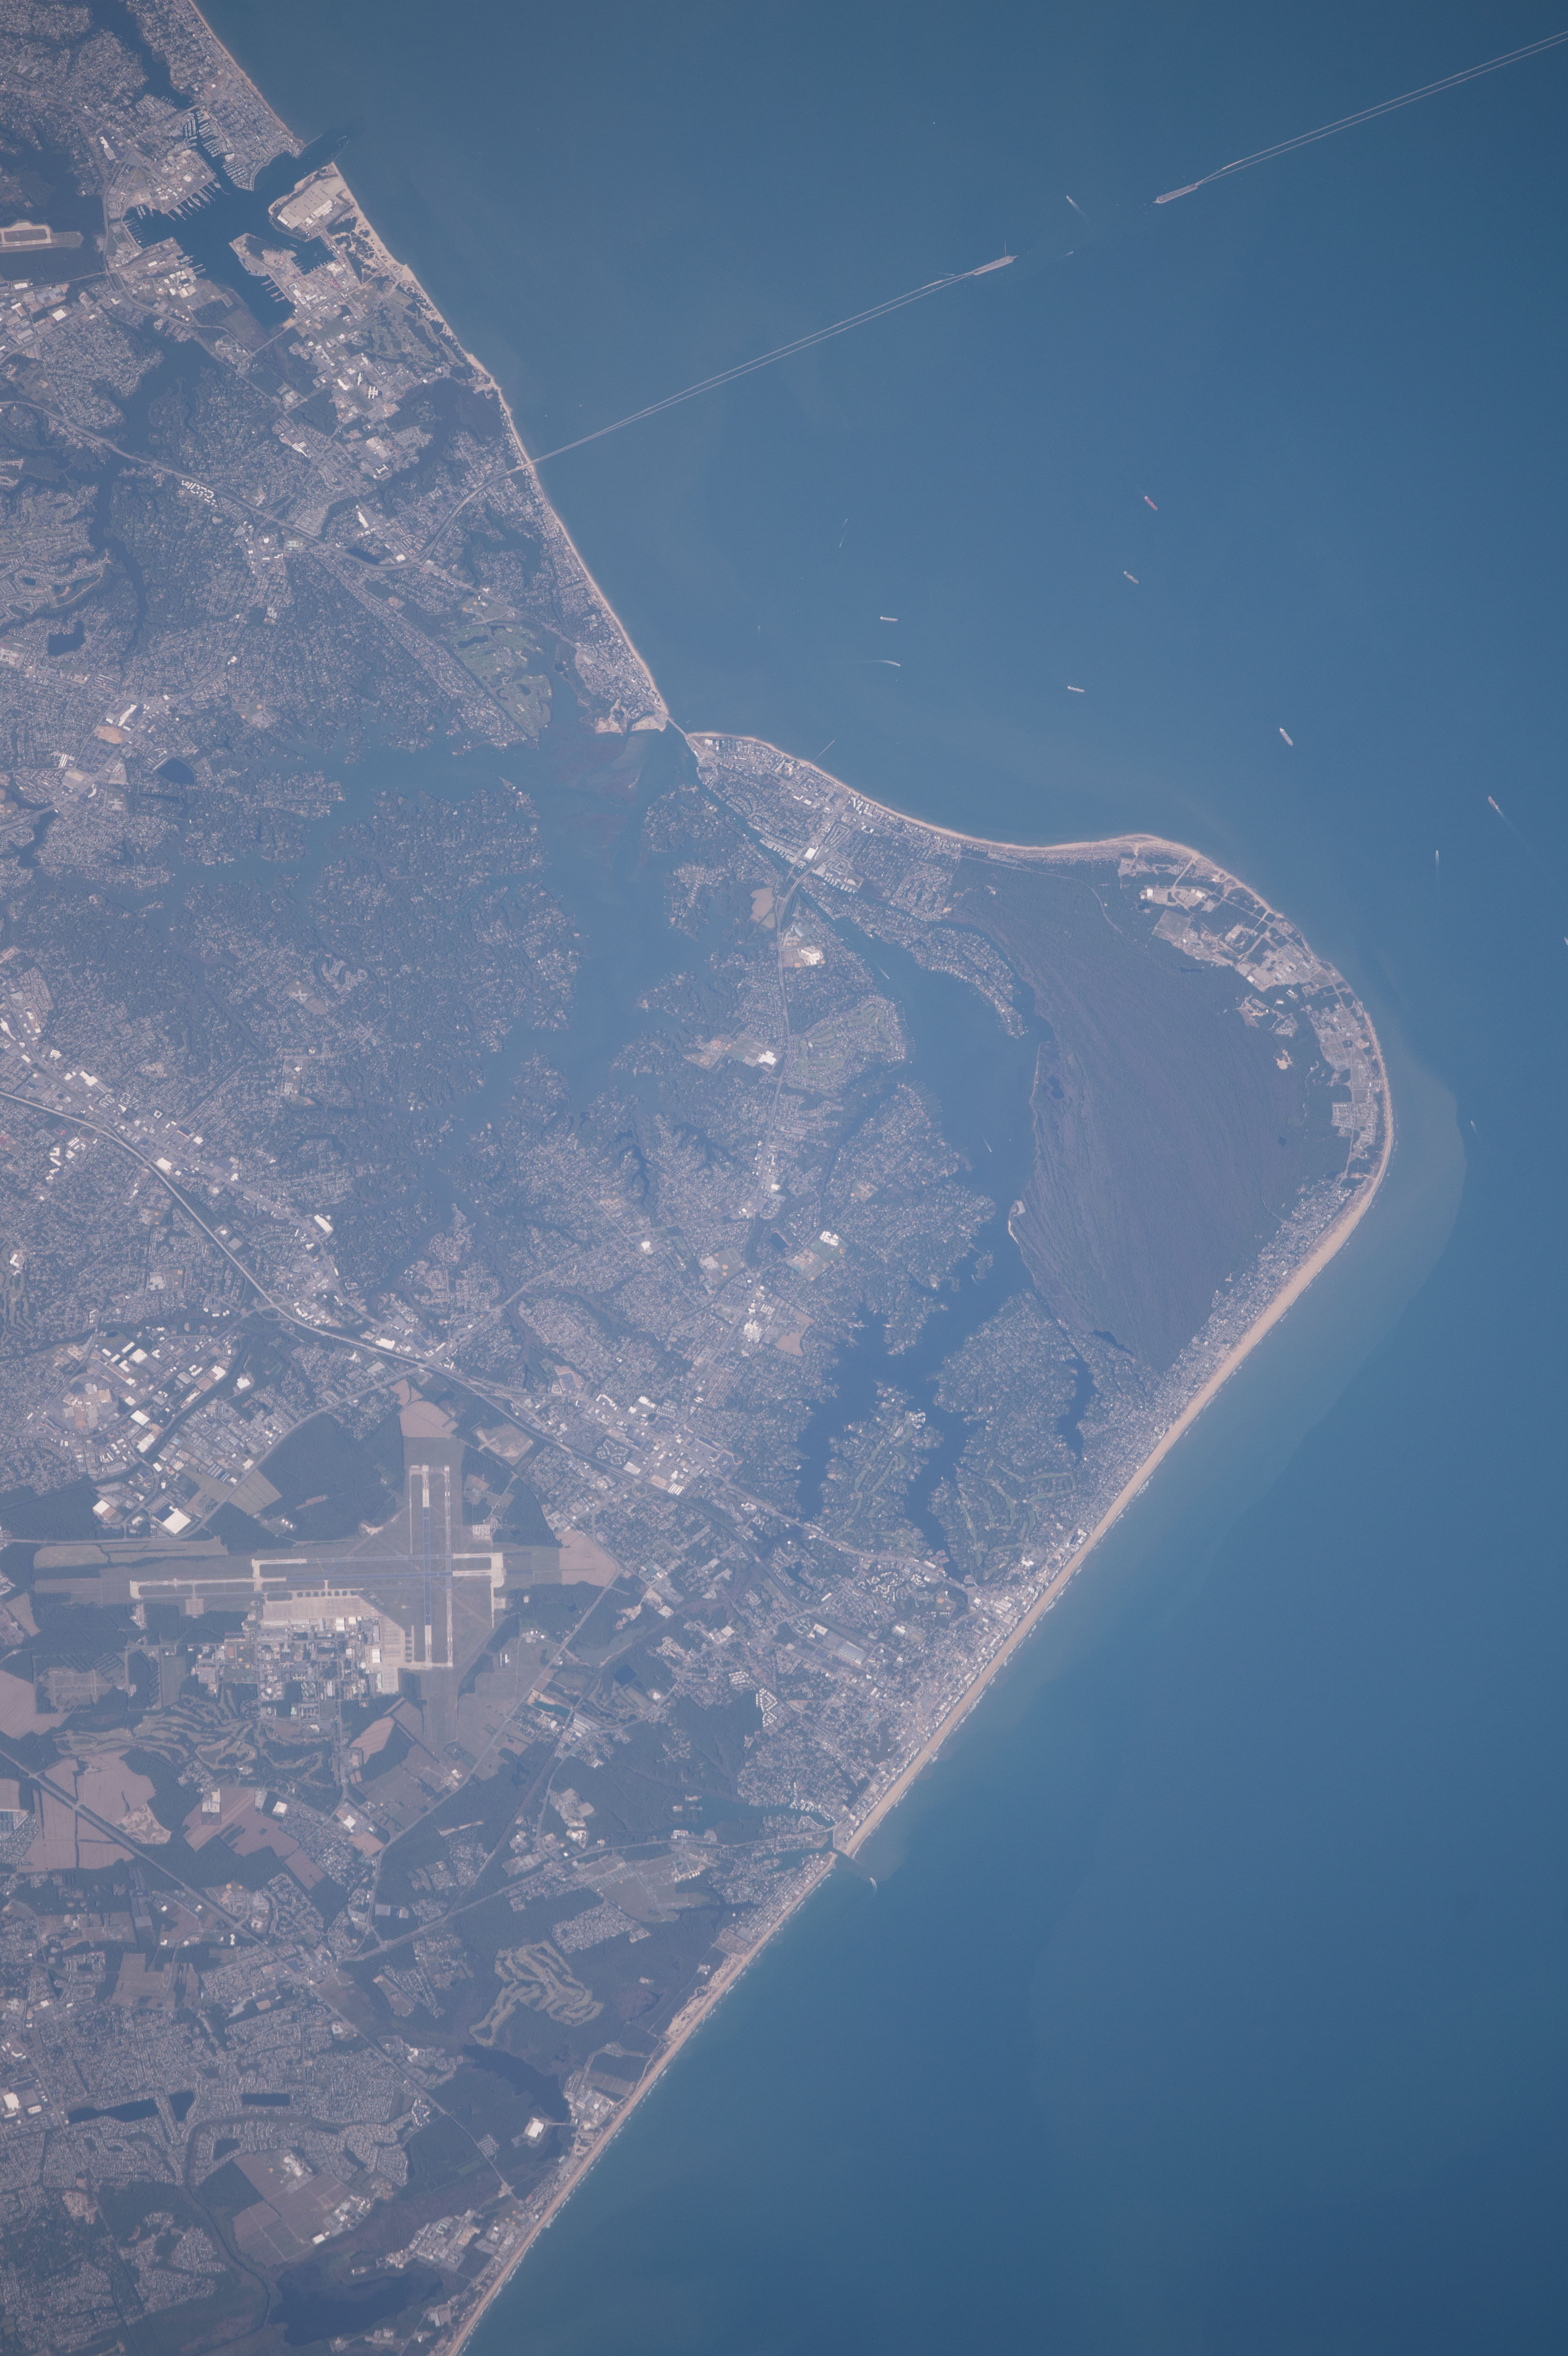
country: USA-VIRGINIA
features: VIRGINIA, VIRGINIA BEACH, MOUTH OF THE CHESAPEAKE BAY, LUCIUS J KELLAM JR BRIDGE-TUNNEL, ATLANTIC OCEAN, OCEANA NAS,LYNNWOOD, VIRGINA BEACH, CHESAPEAKE BAY BRIDGE TUNNEL,VIRGINIA, VIRGINIA BEACH, NORFOLK, NORTHEAST VIRGINIA BEACH
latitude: 36.9
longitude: -76.0
